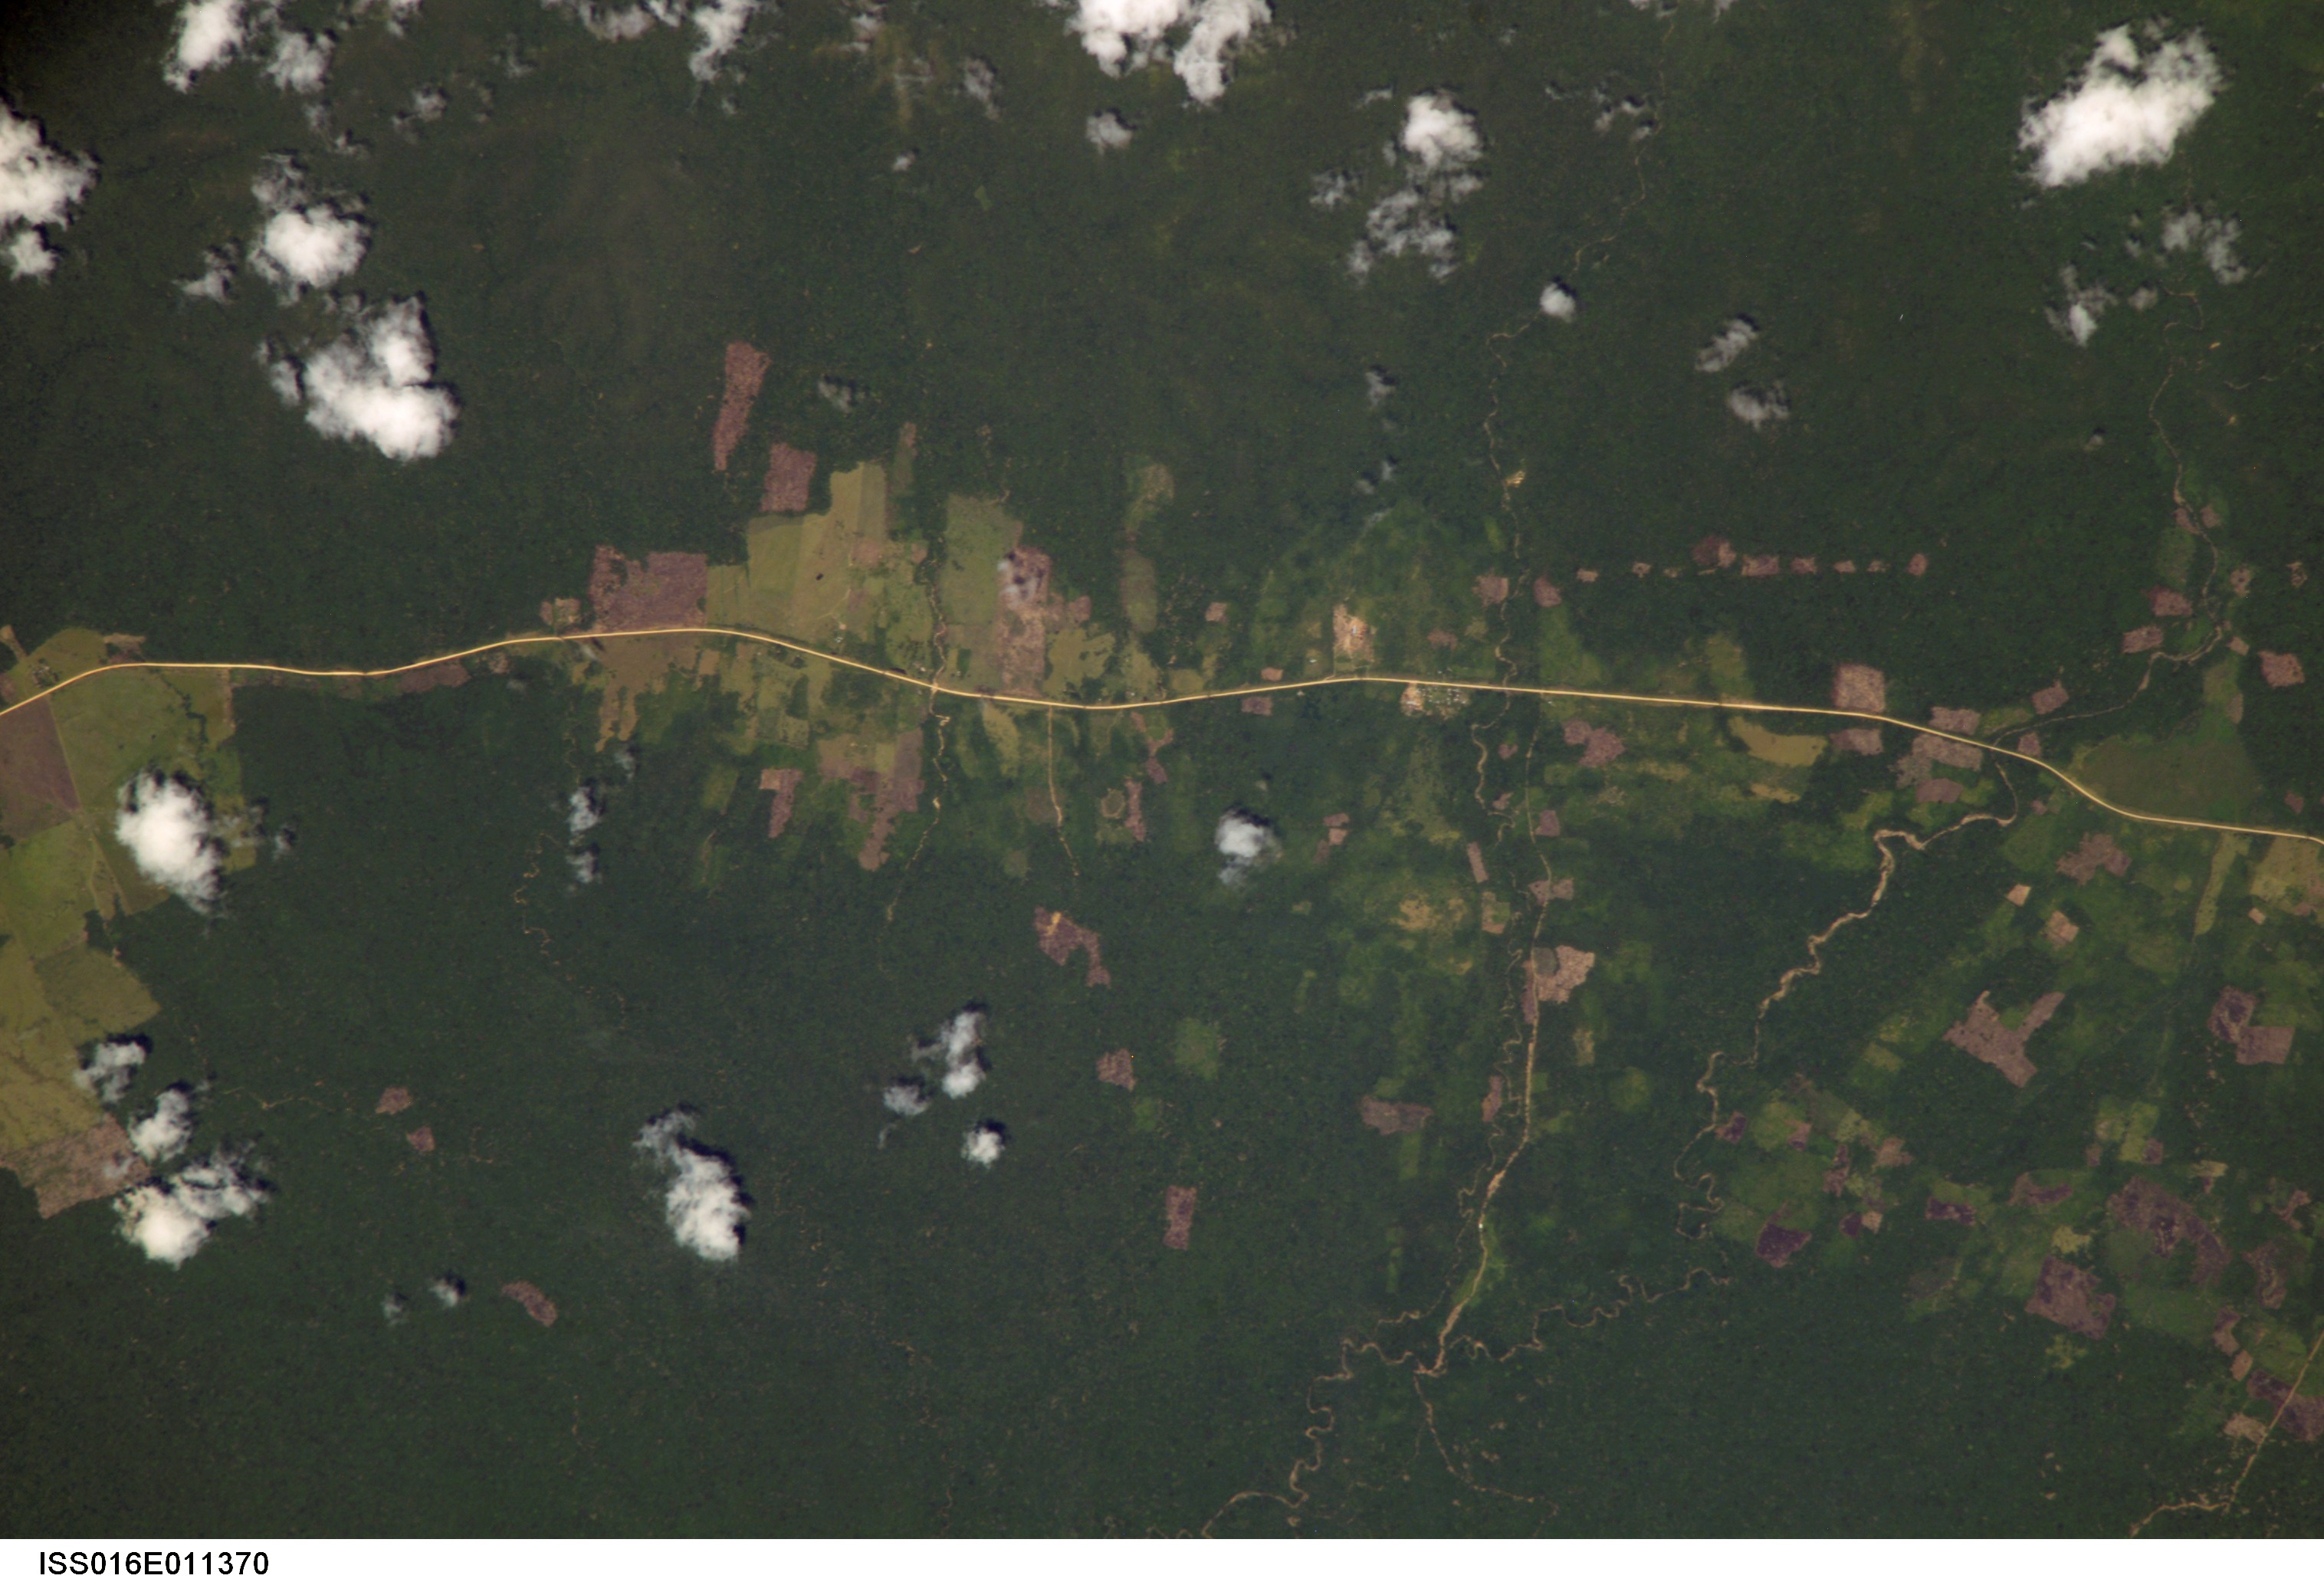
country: BOLIVIA
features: TUMAPASA AREA, CLEARCUTS
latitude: -14.3
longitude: -67.7
